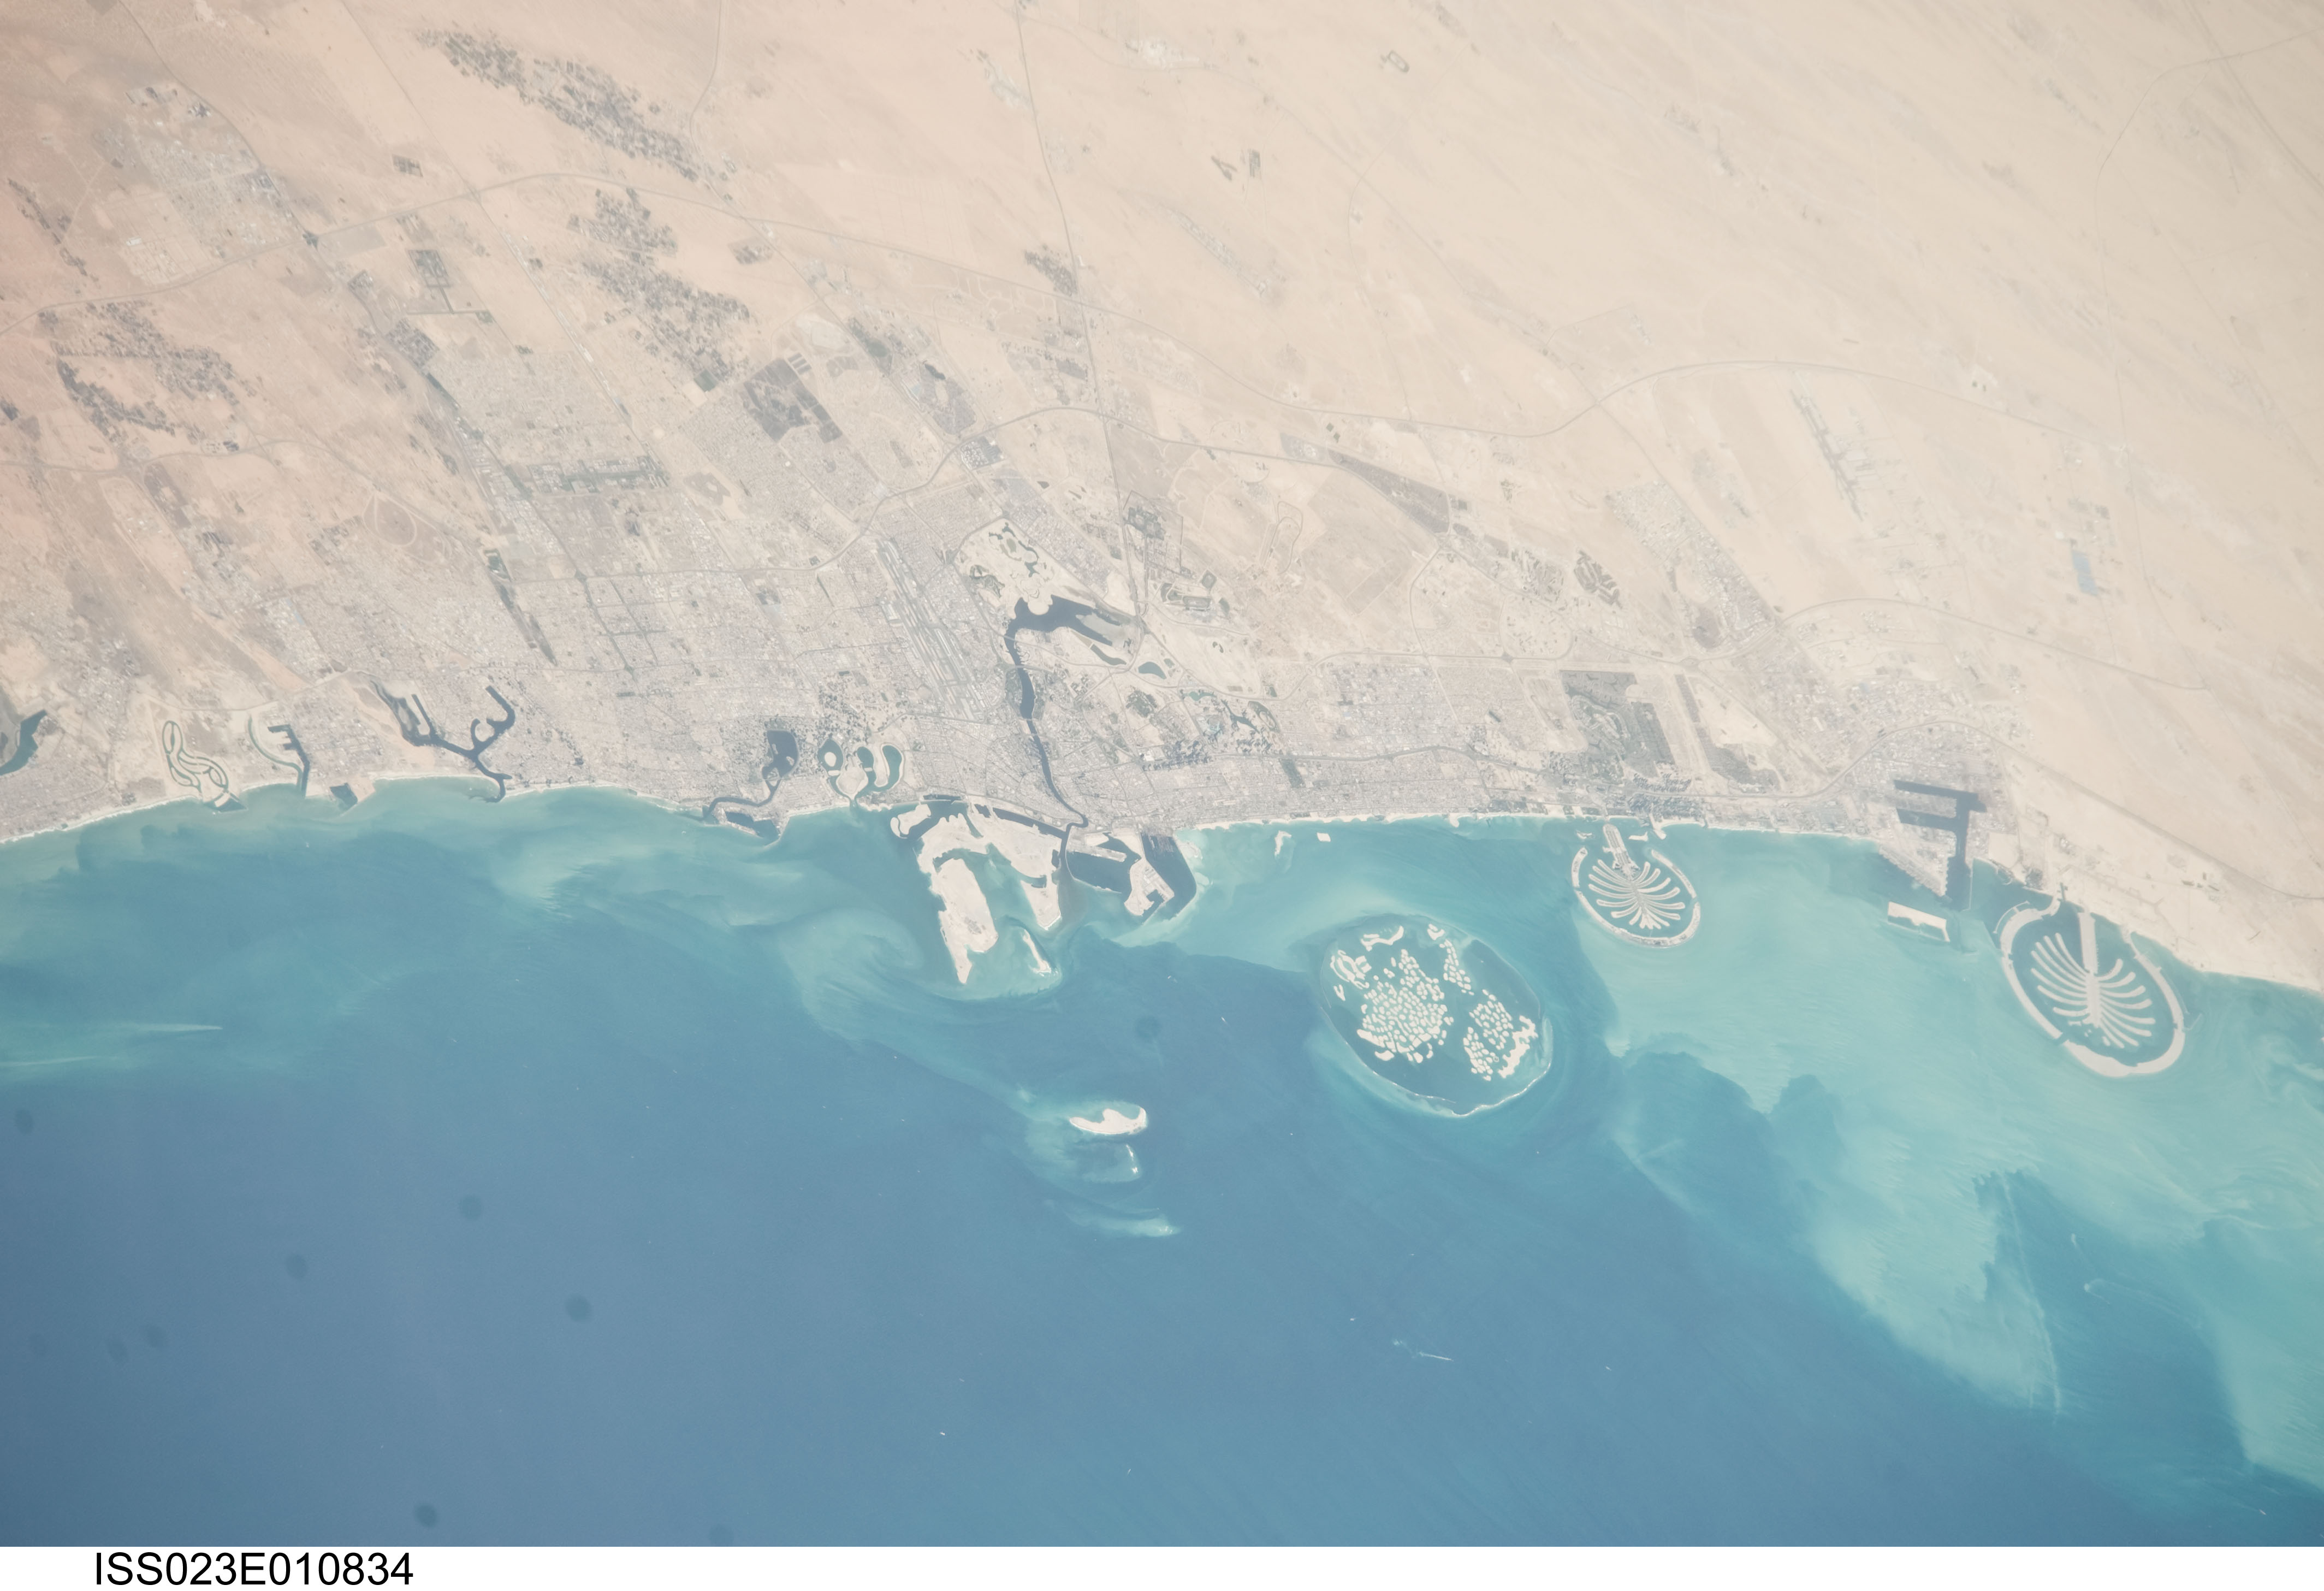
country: UNITED ARAB EMIRATES
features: DUBAI, PERSIAN GULF, COAST, PALM ISLANDS, WORLD ISLANDS
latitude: 25.2
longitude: 55.3
